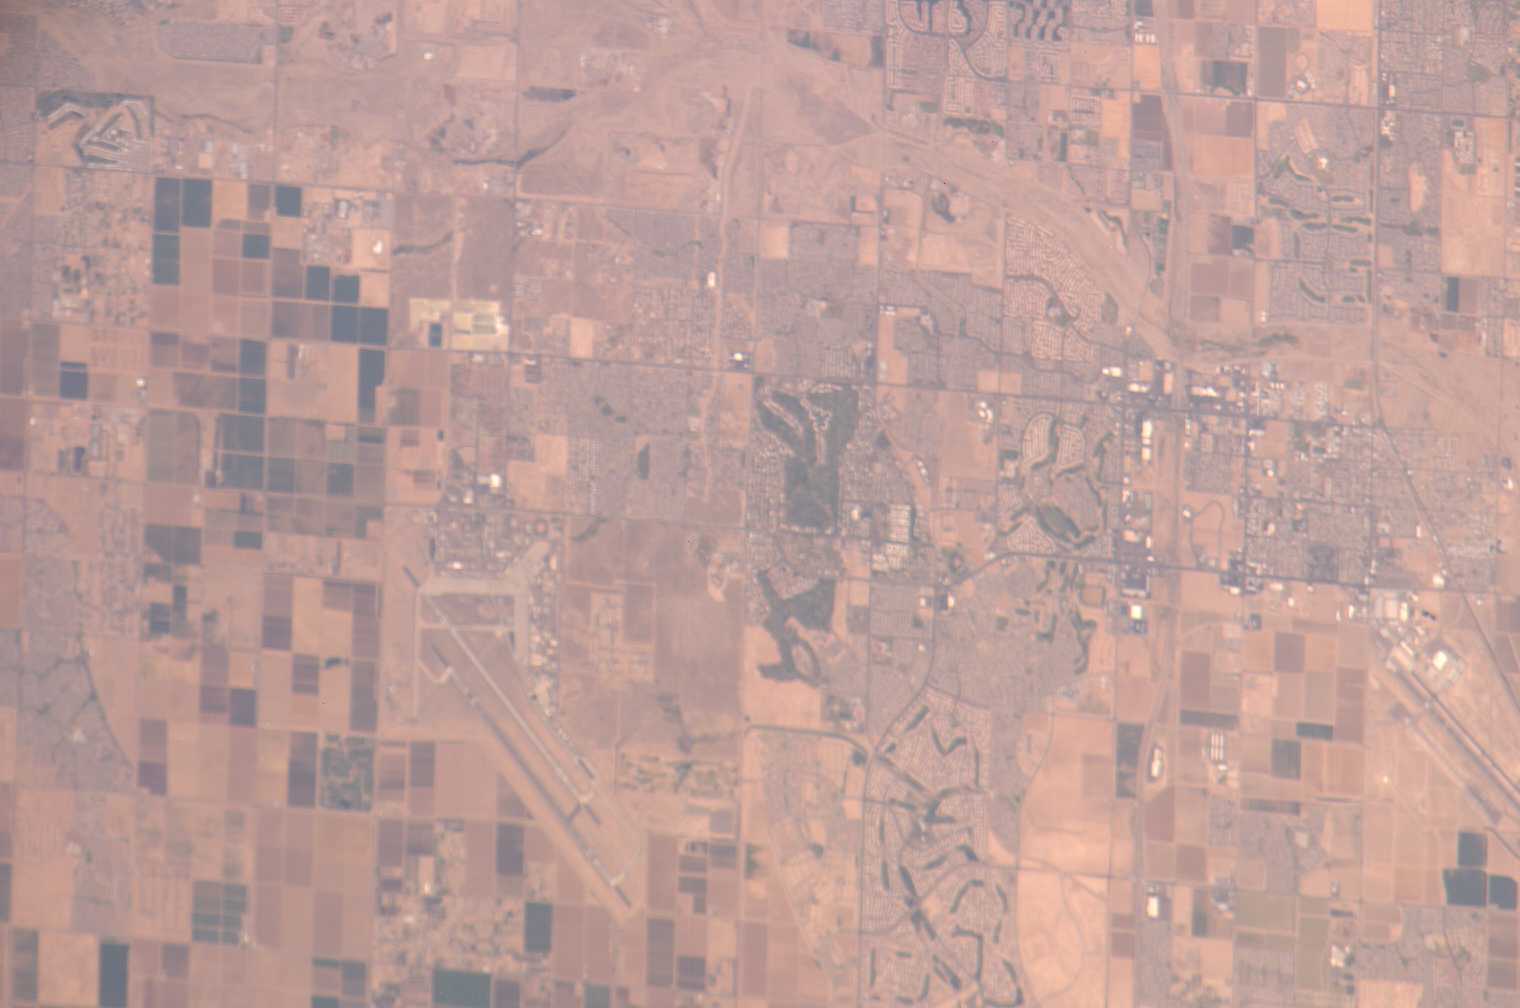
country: USA-ARIZONA
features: LITCHFIELD PARK, LUKE AFB
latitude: 33.5
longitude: -112.4
